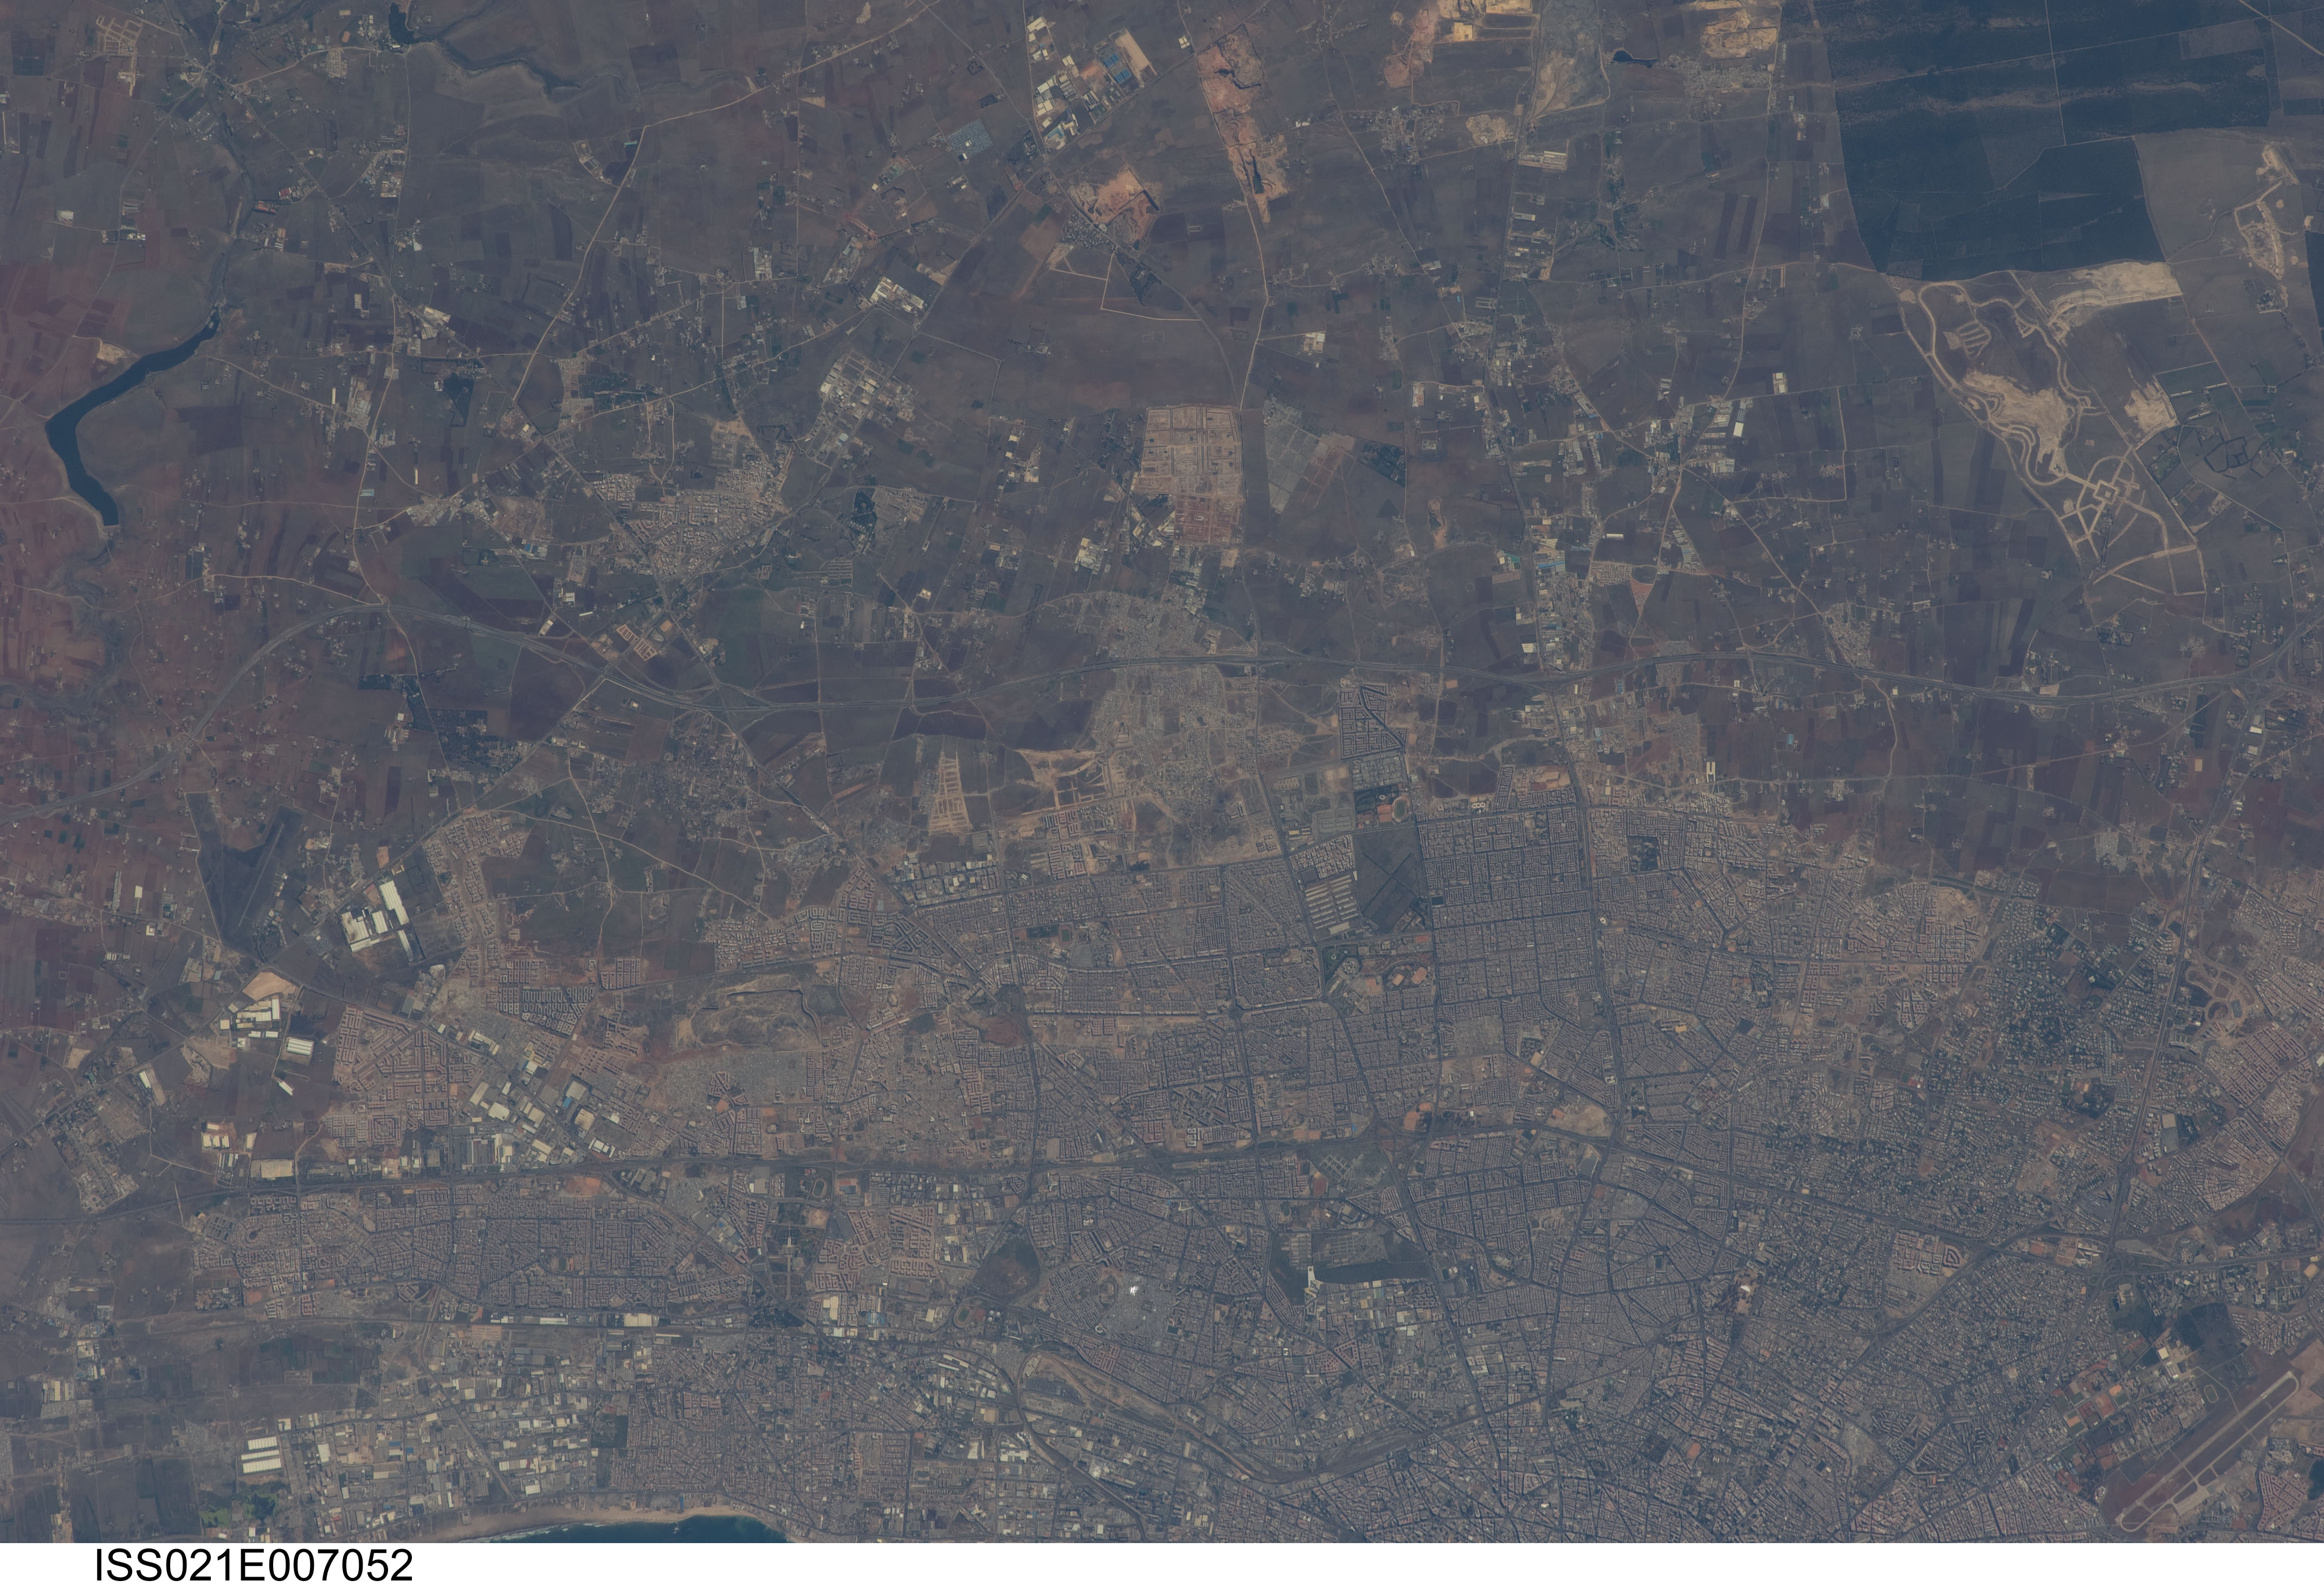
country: MOROCCO
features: ANFA AIRPORT (GMMC),BARRAGE OUED HASSAR,CASABLANCA MOROCCO
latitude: 33.5
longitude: -7.5
